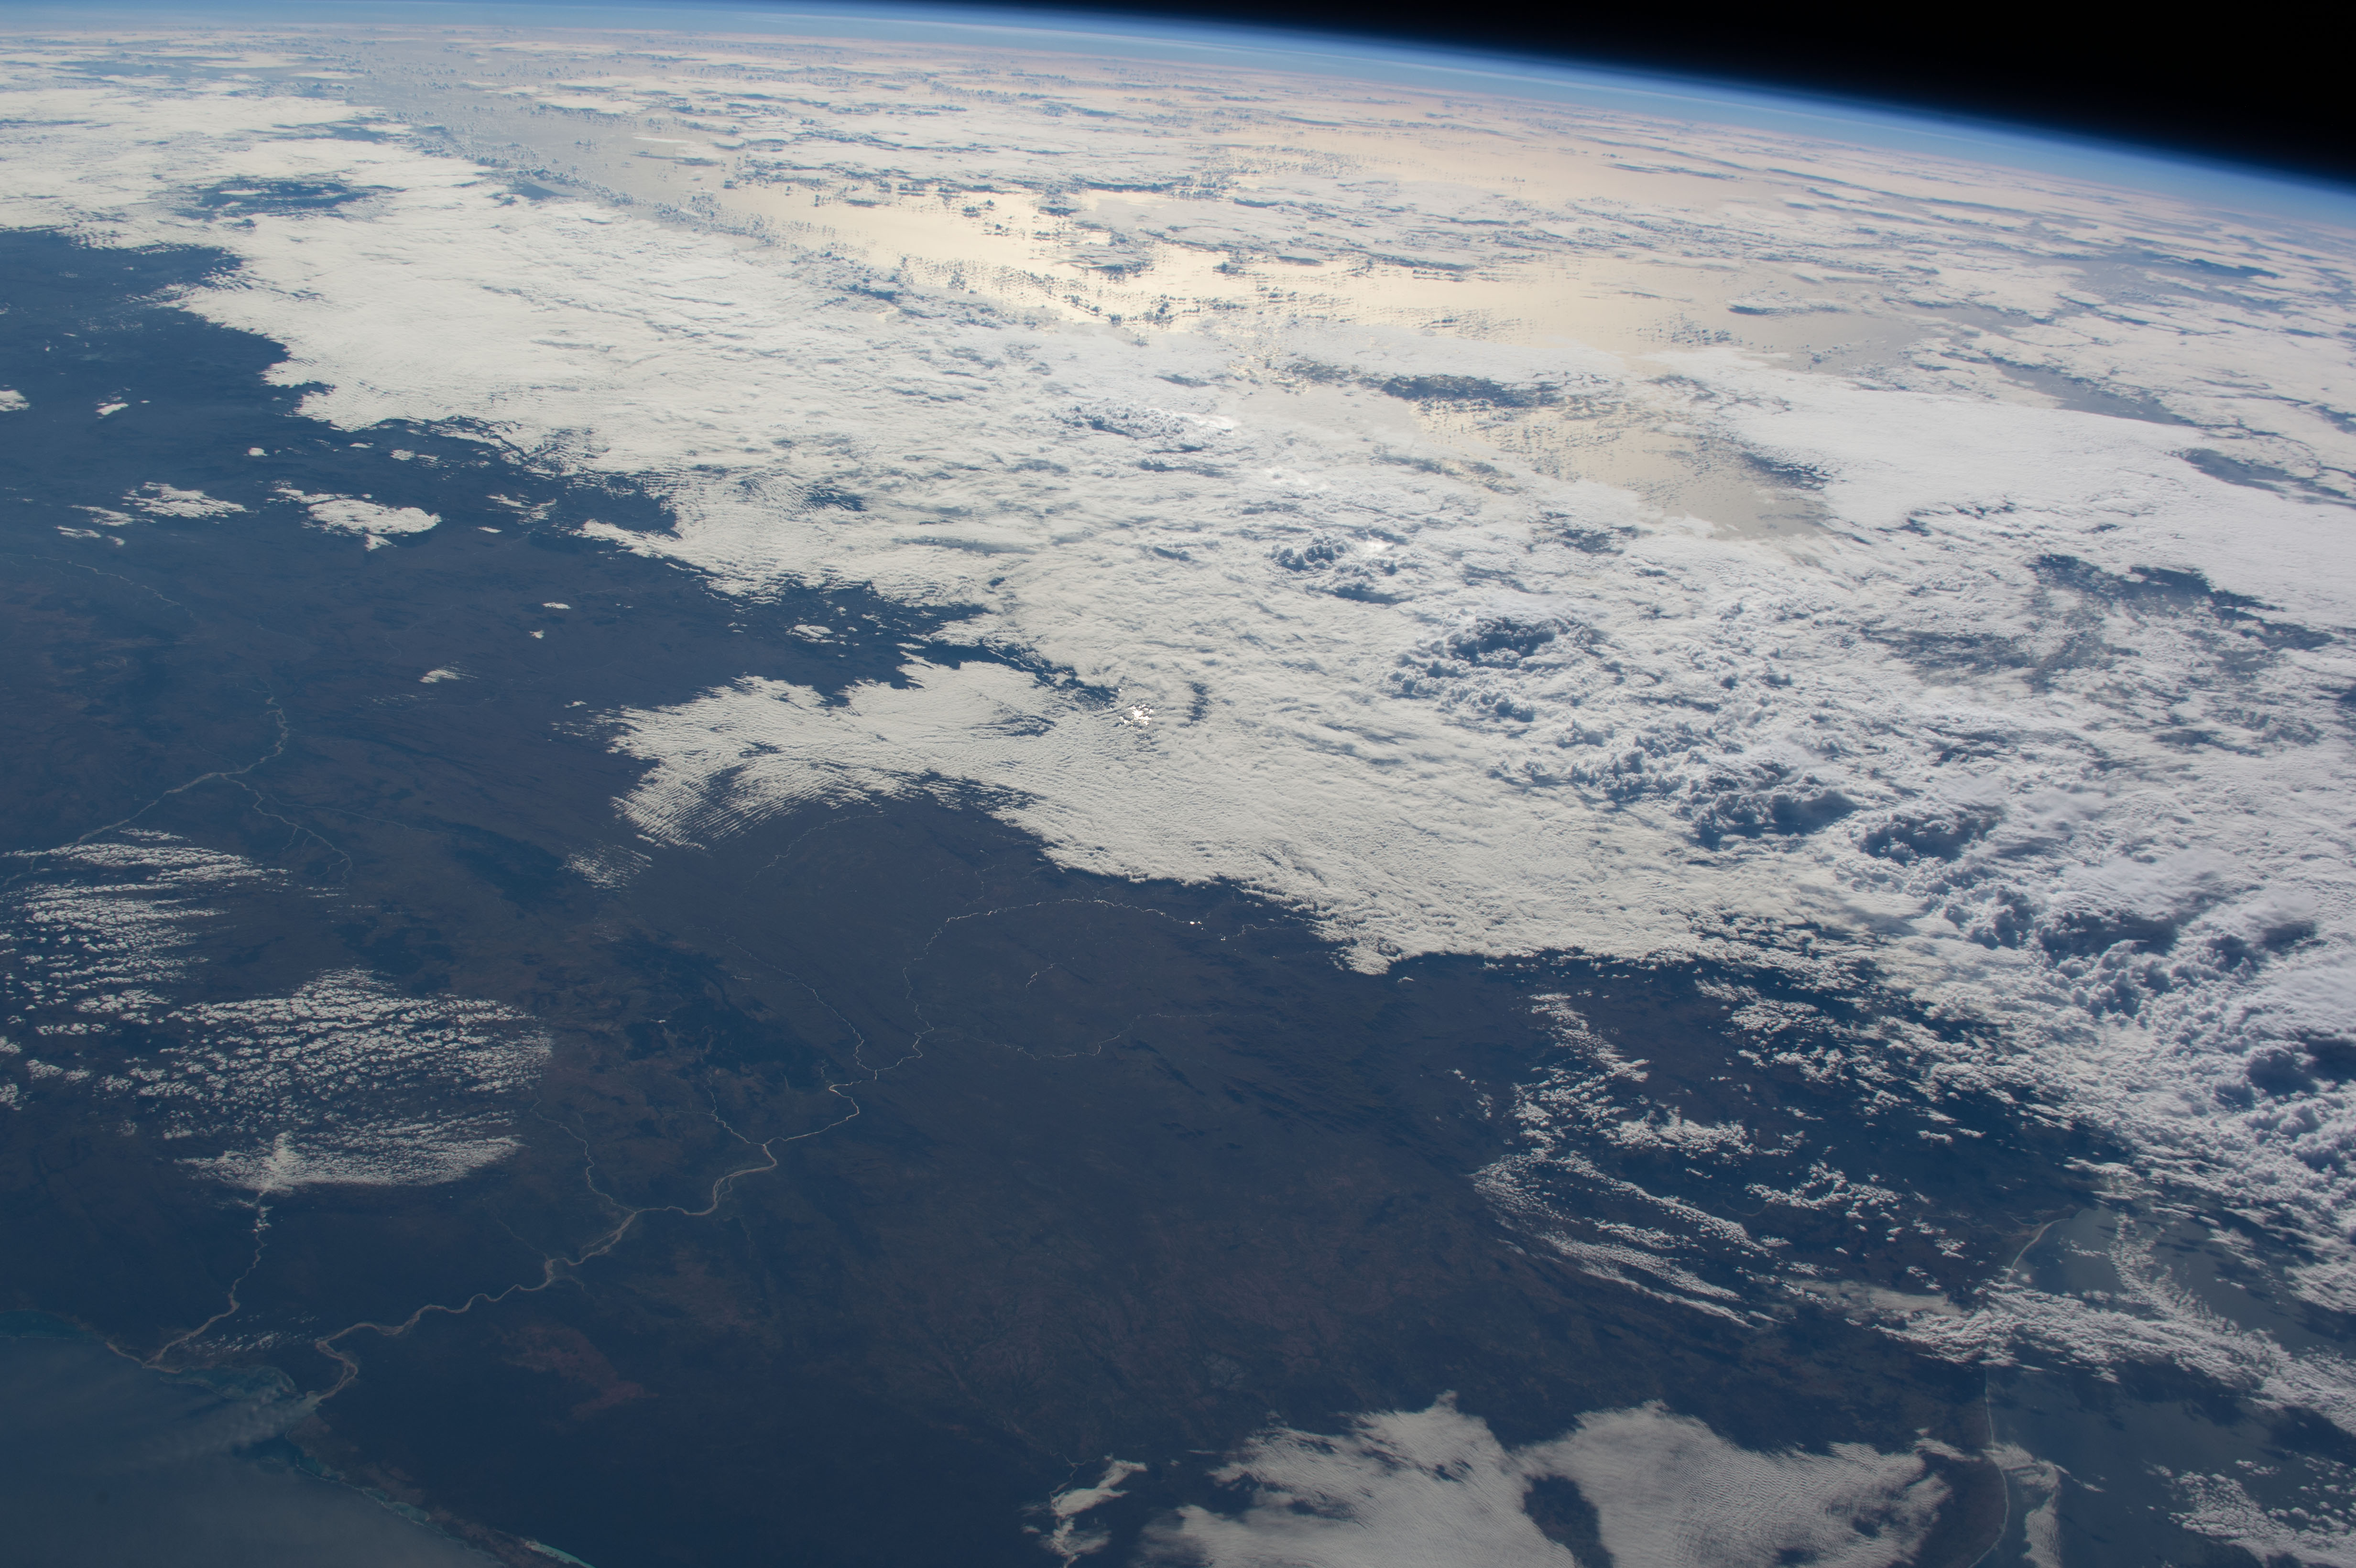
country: MADAGASCAR
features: TOLIARA, ONILAHY RIVER, MOZAMBIQUE CHANNEL, INDIAN OCEAN, ATMOSPHERIC LIMB
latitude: -23.5
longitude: 45.5
